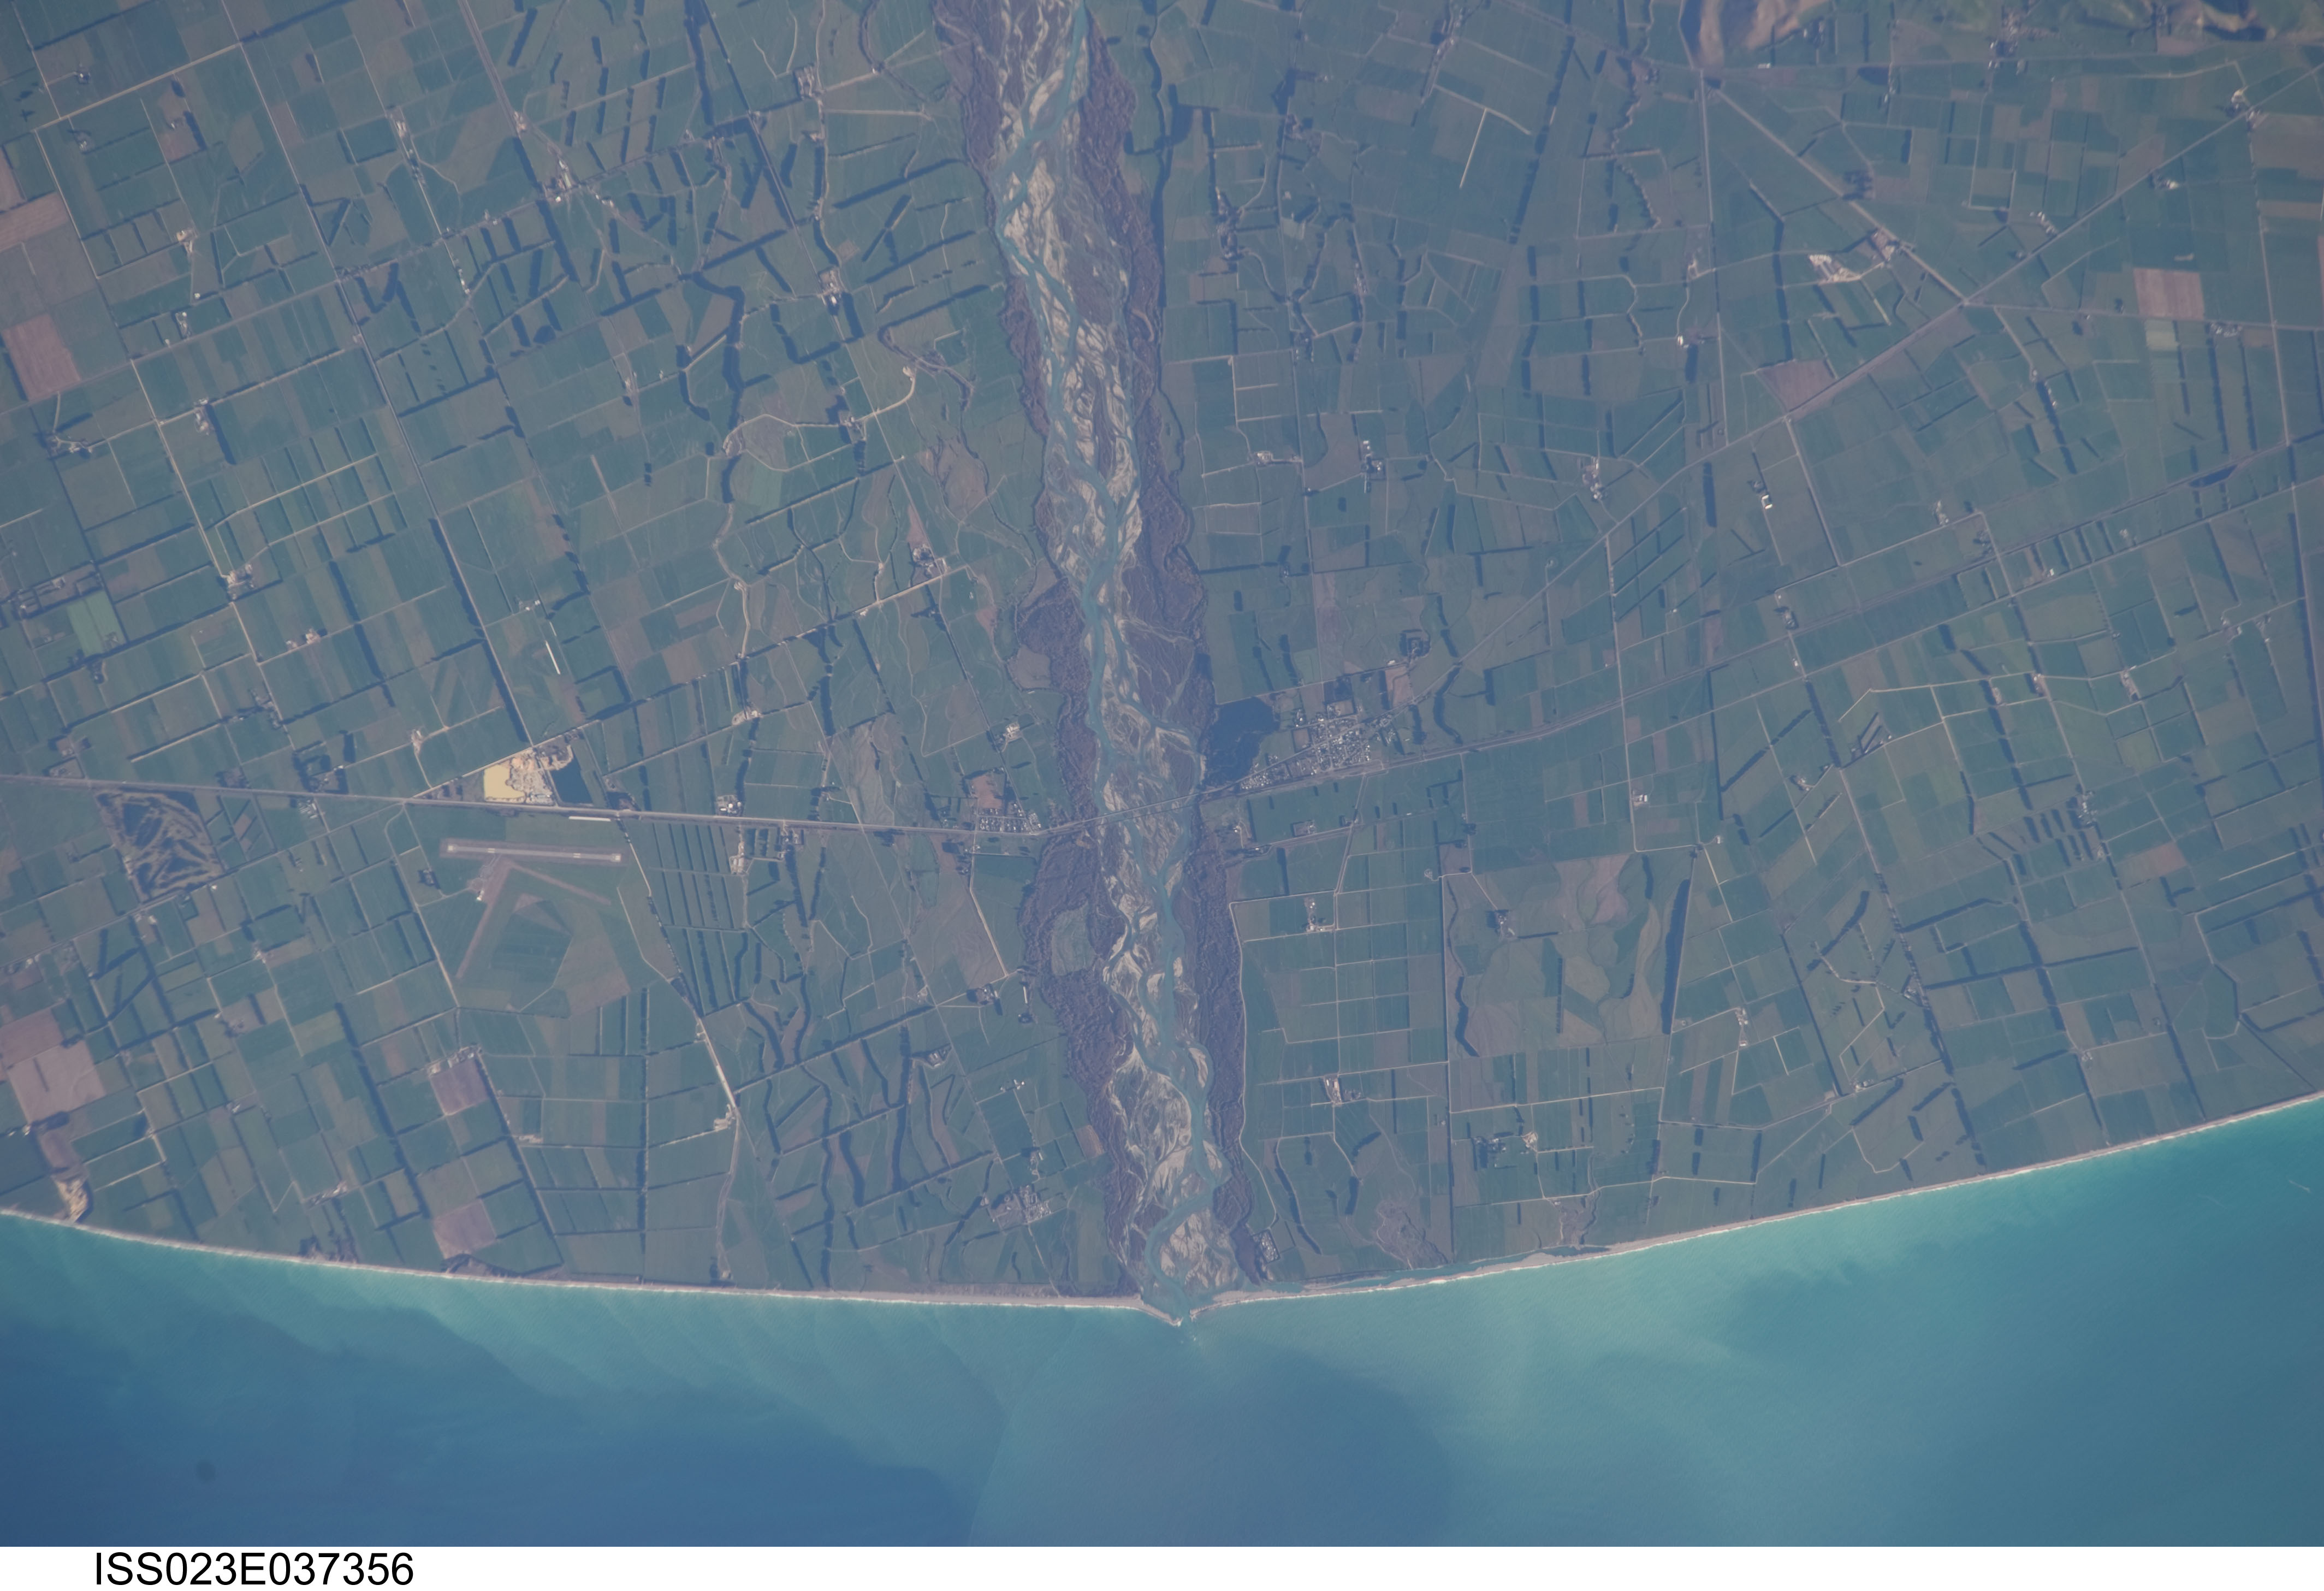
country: NEW ZEALAND-SI
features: WAITAKI R., GLENAVY, COAST, AGR.
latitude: -44.9
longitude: 171.1
